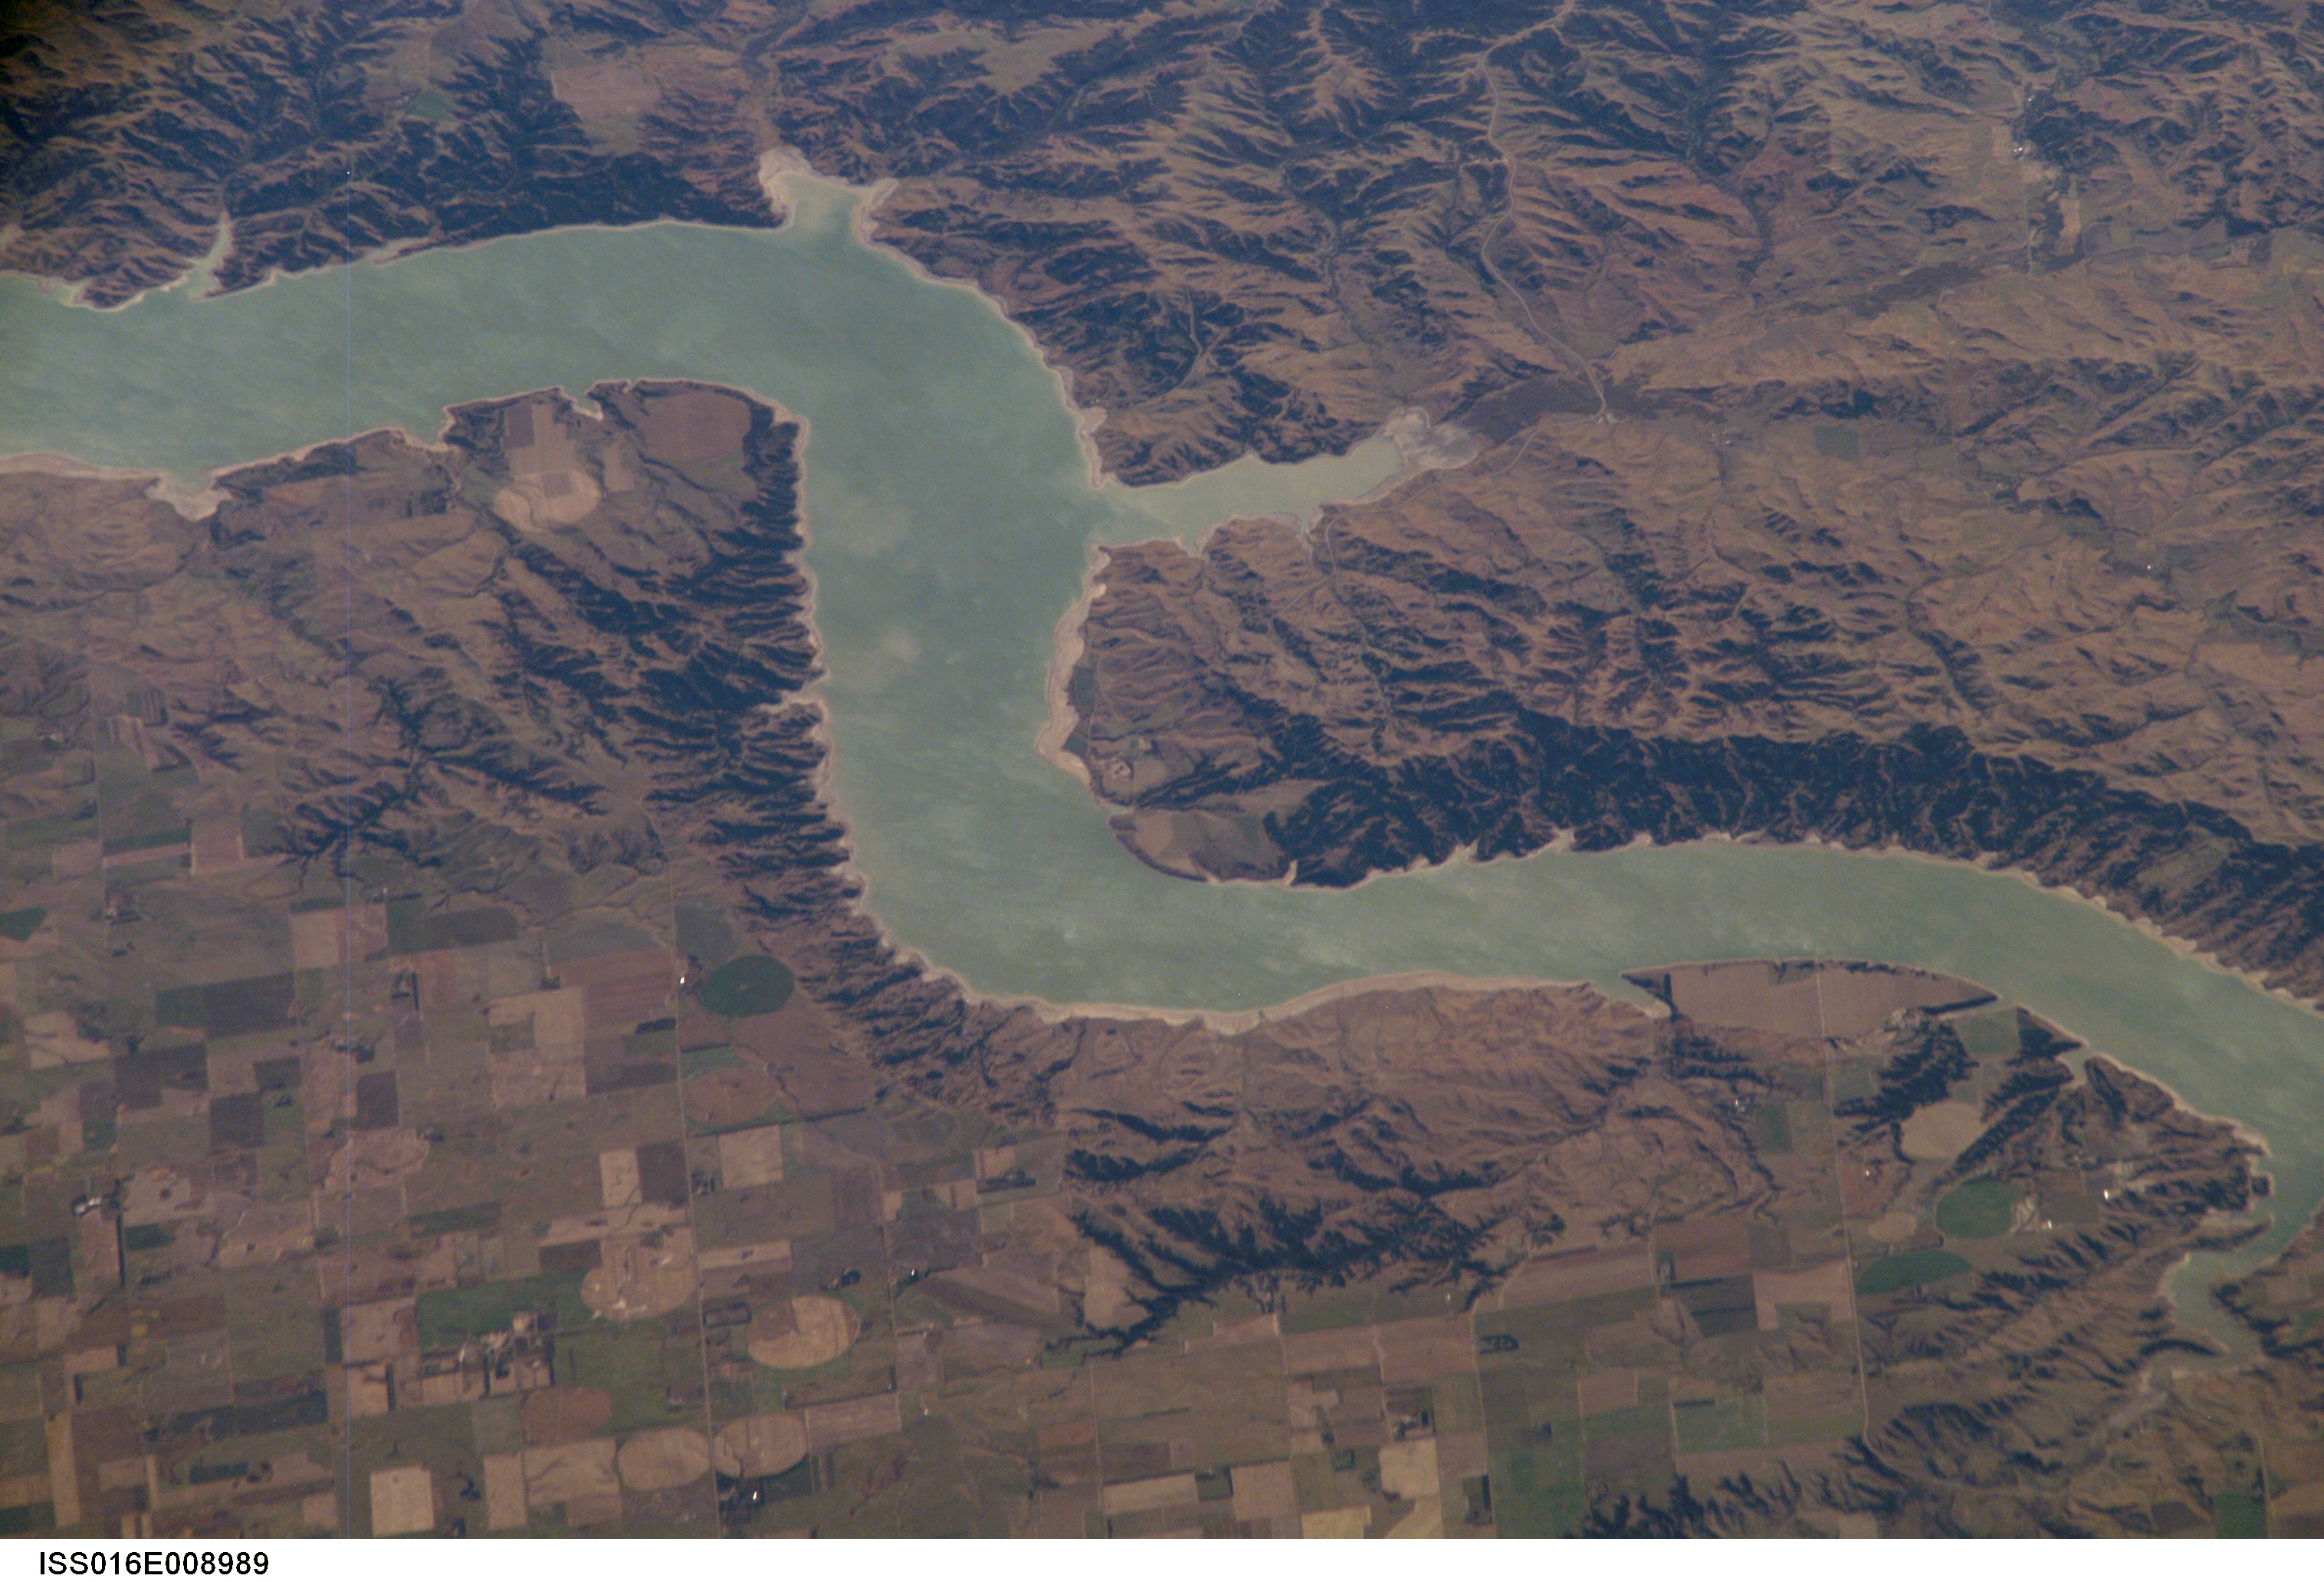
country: USA-SOUTH DAKOTA
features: MISSOURI R., MTS., AGR.
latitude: 43.2
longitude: -98.9
